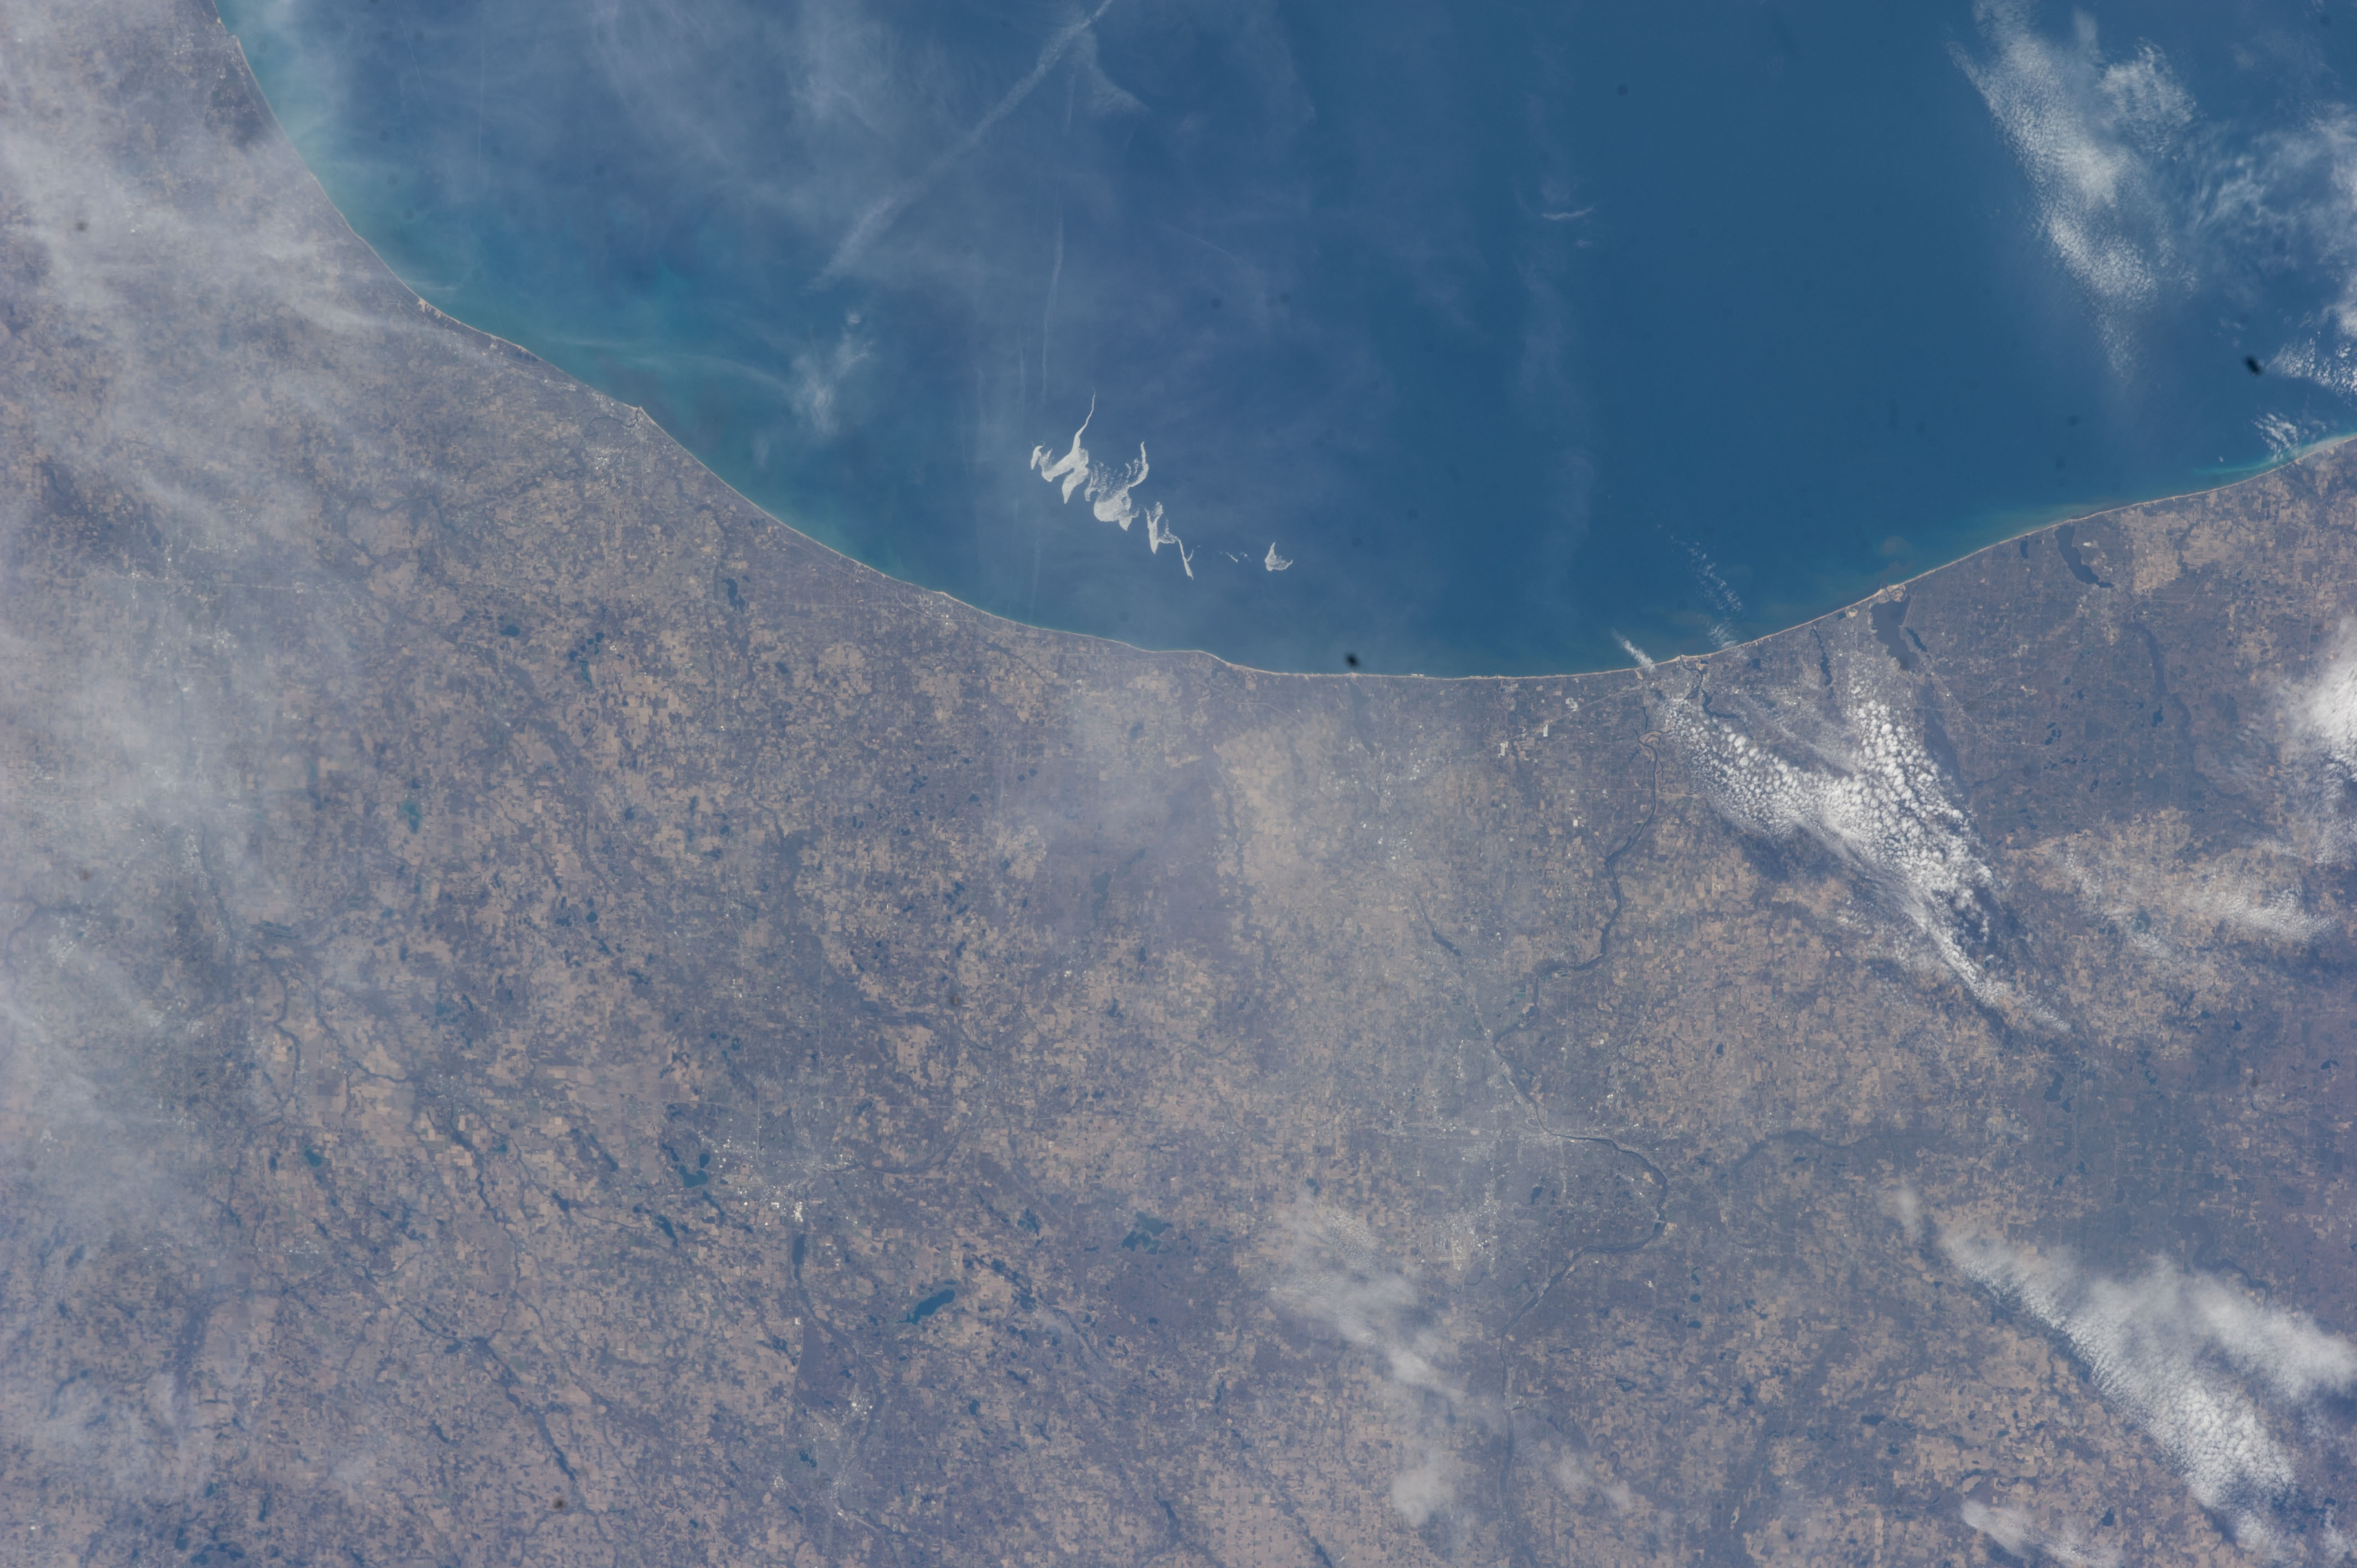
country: USA-MICHIGAN
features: HOLLAND, LAKE MACATAWA, LAKE MICHIGAN
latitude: 42.6
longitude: -86.0
